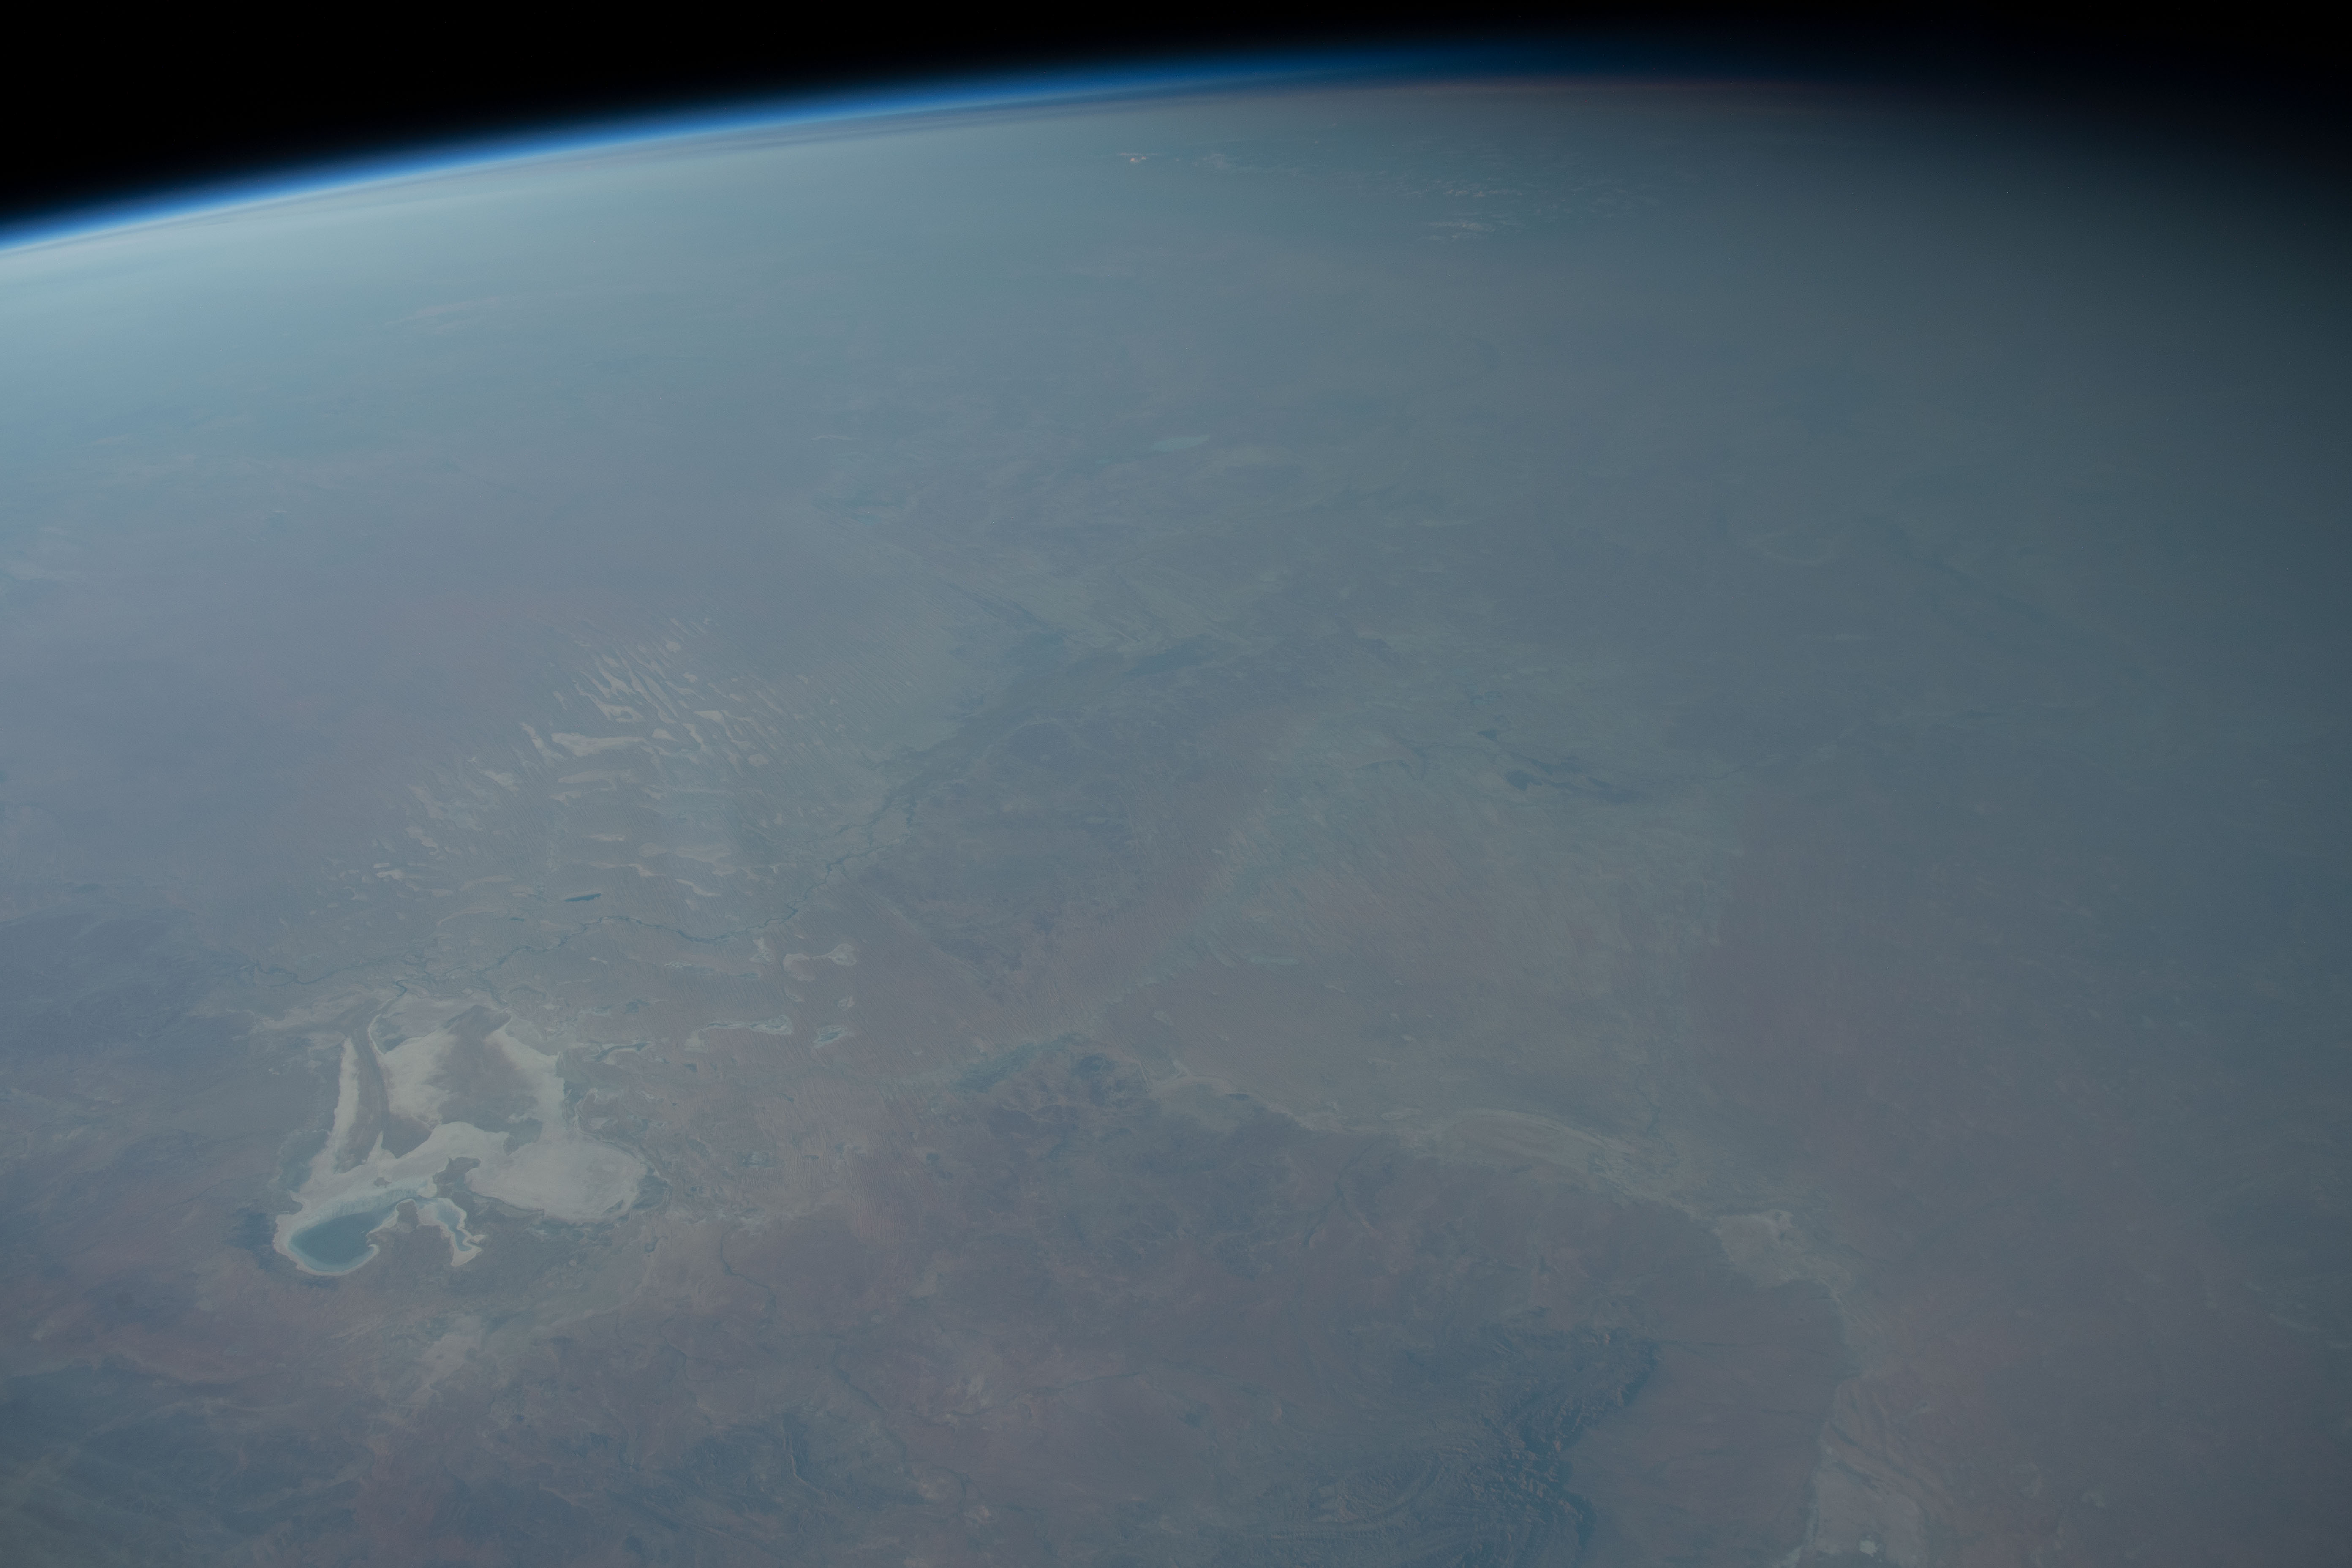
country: AUSTRALIA-SA
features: LAKE EYRE
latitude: -26.5
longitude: 139.5
